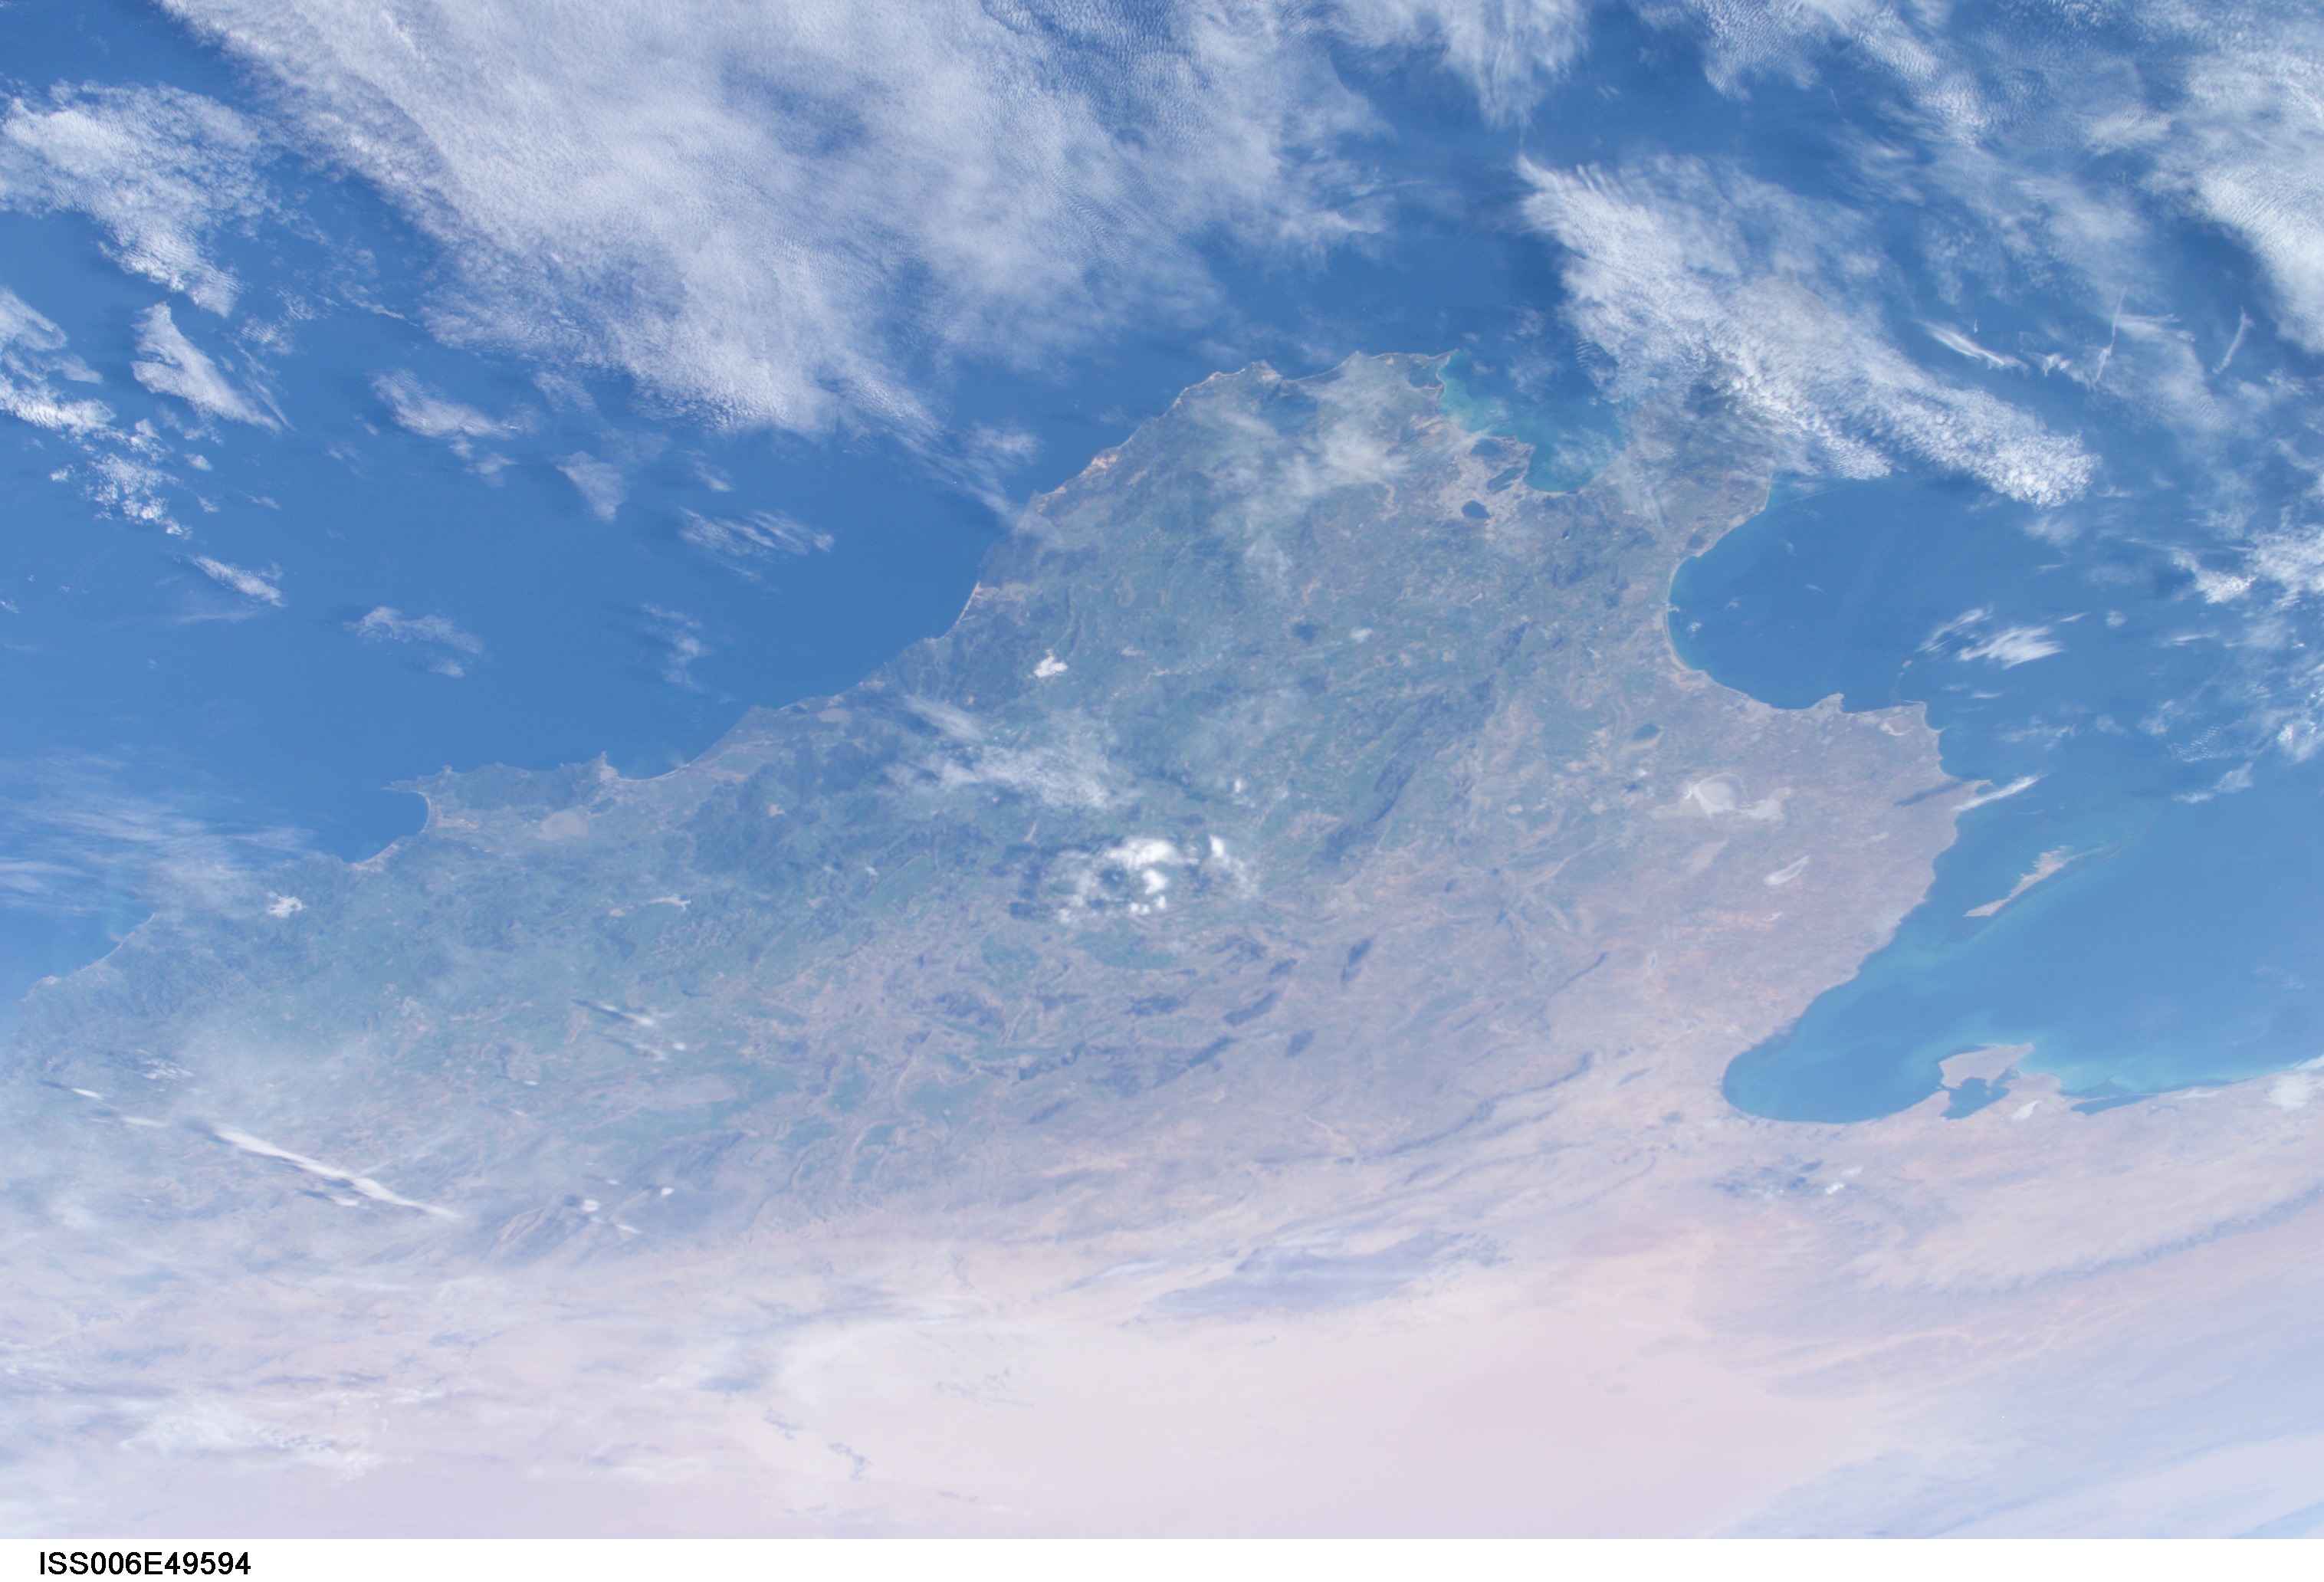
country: TUNISIA
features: NORTHEAST TUNSIA, STRAIT OF SICILY
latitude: 36.5
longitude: 9.0
